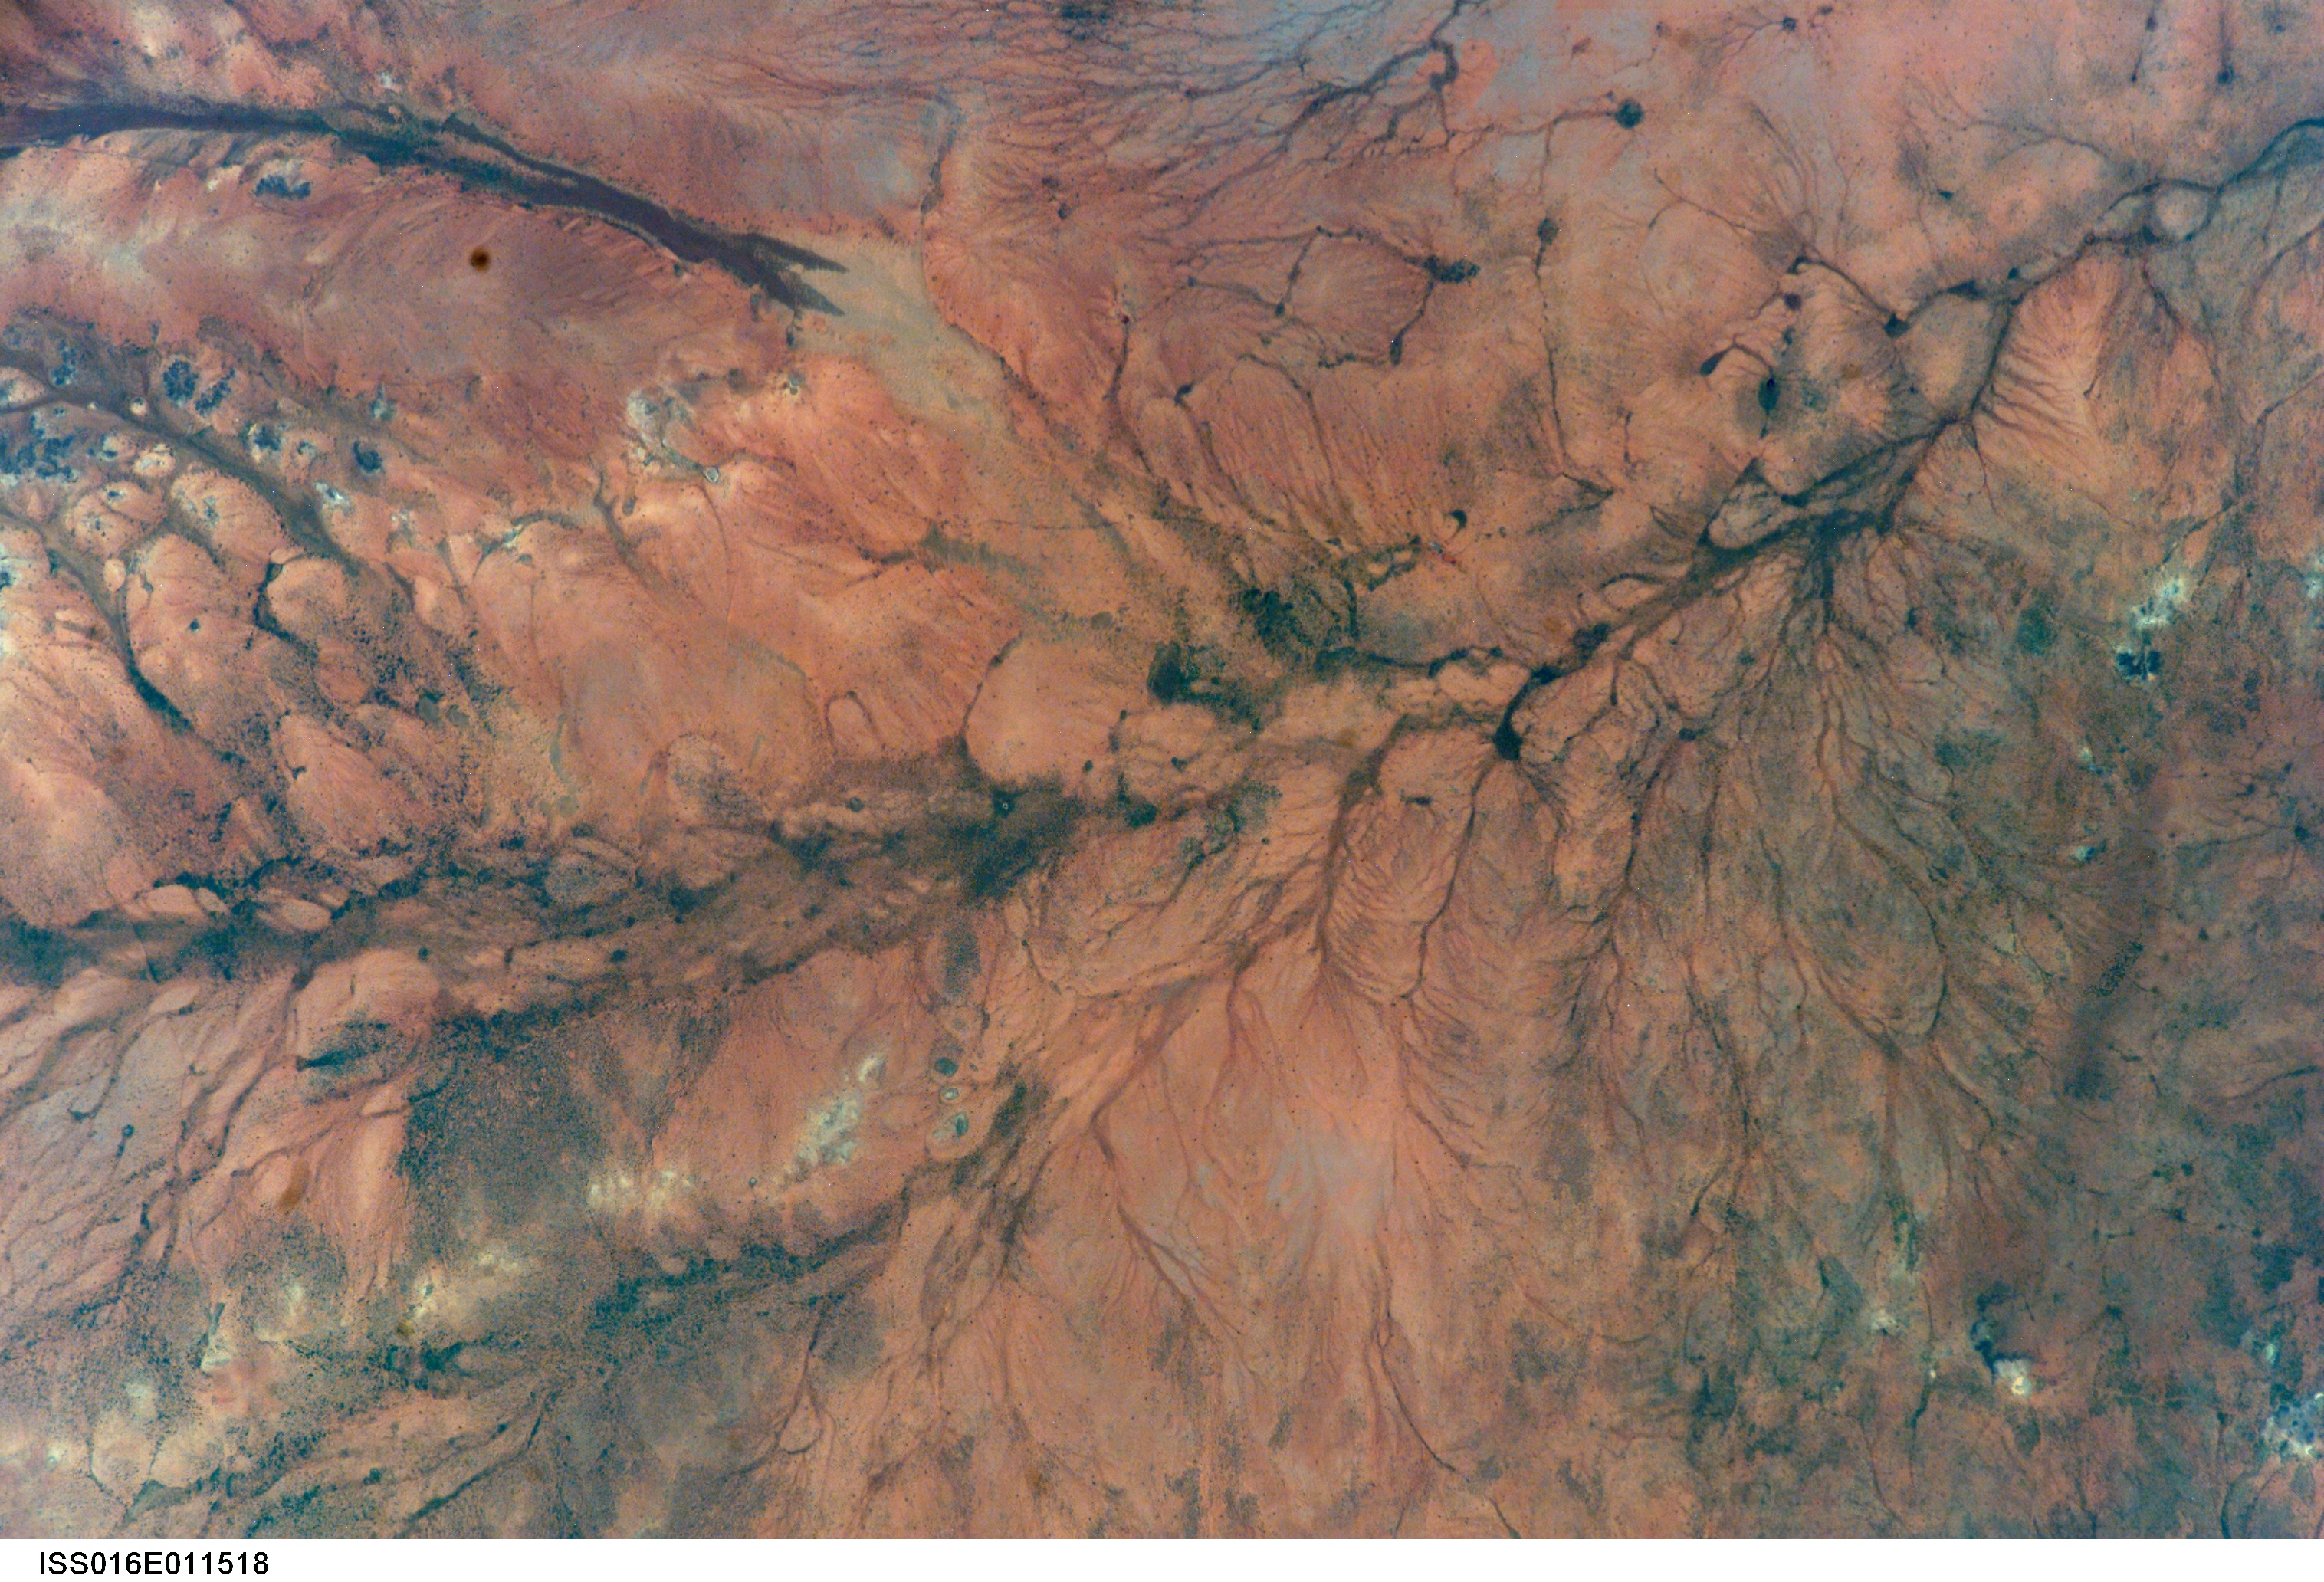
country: ETHIOPIA
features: OGADEN REGION, DAMERIE AREA
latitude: 8.0
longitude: 45.0
